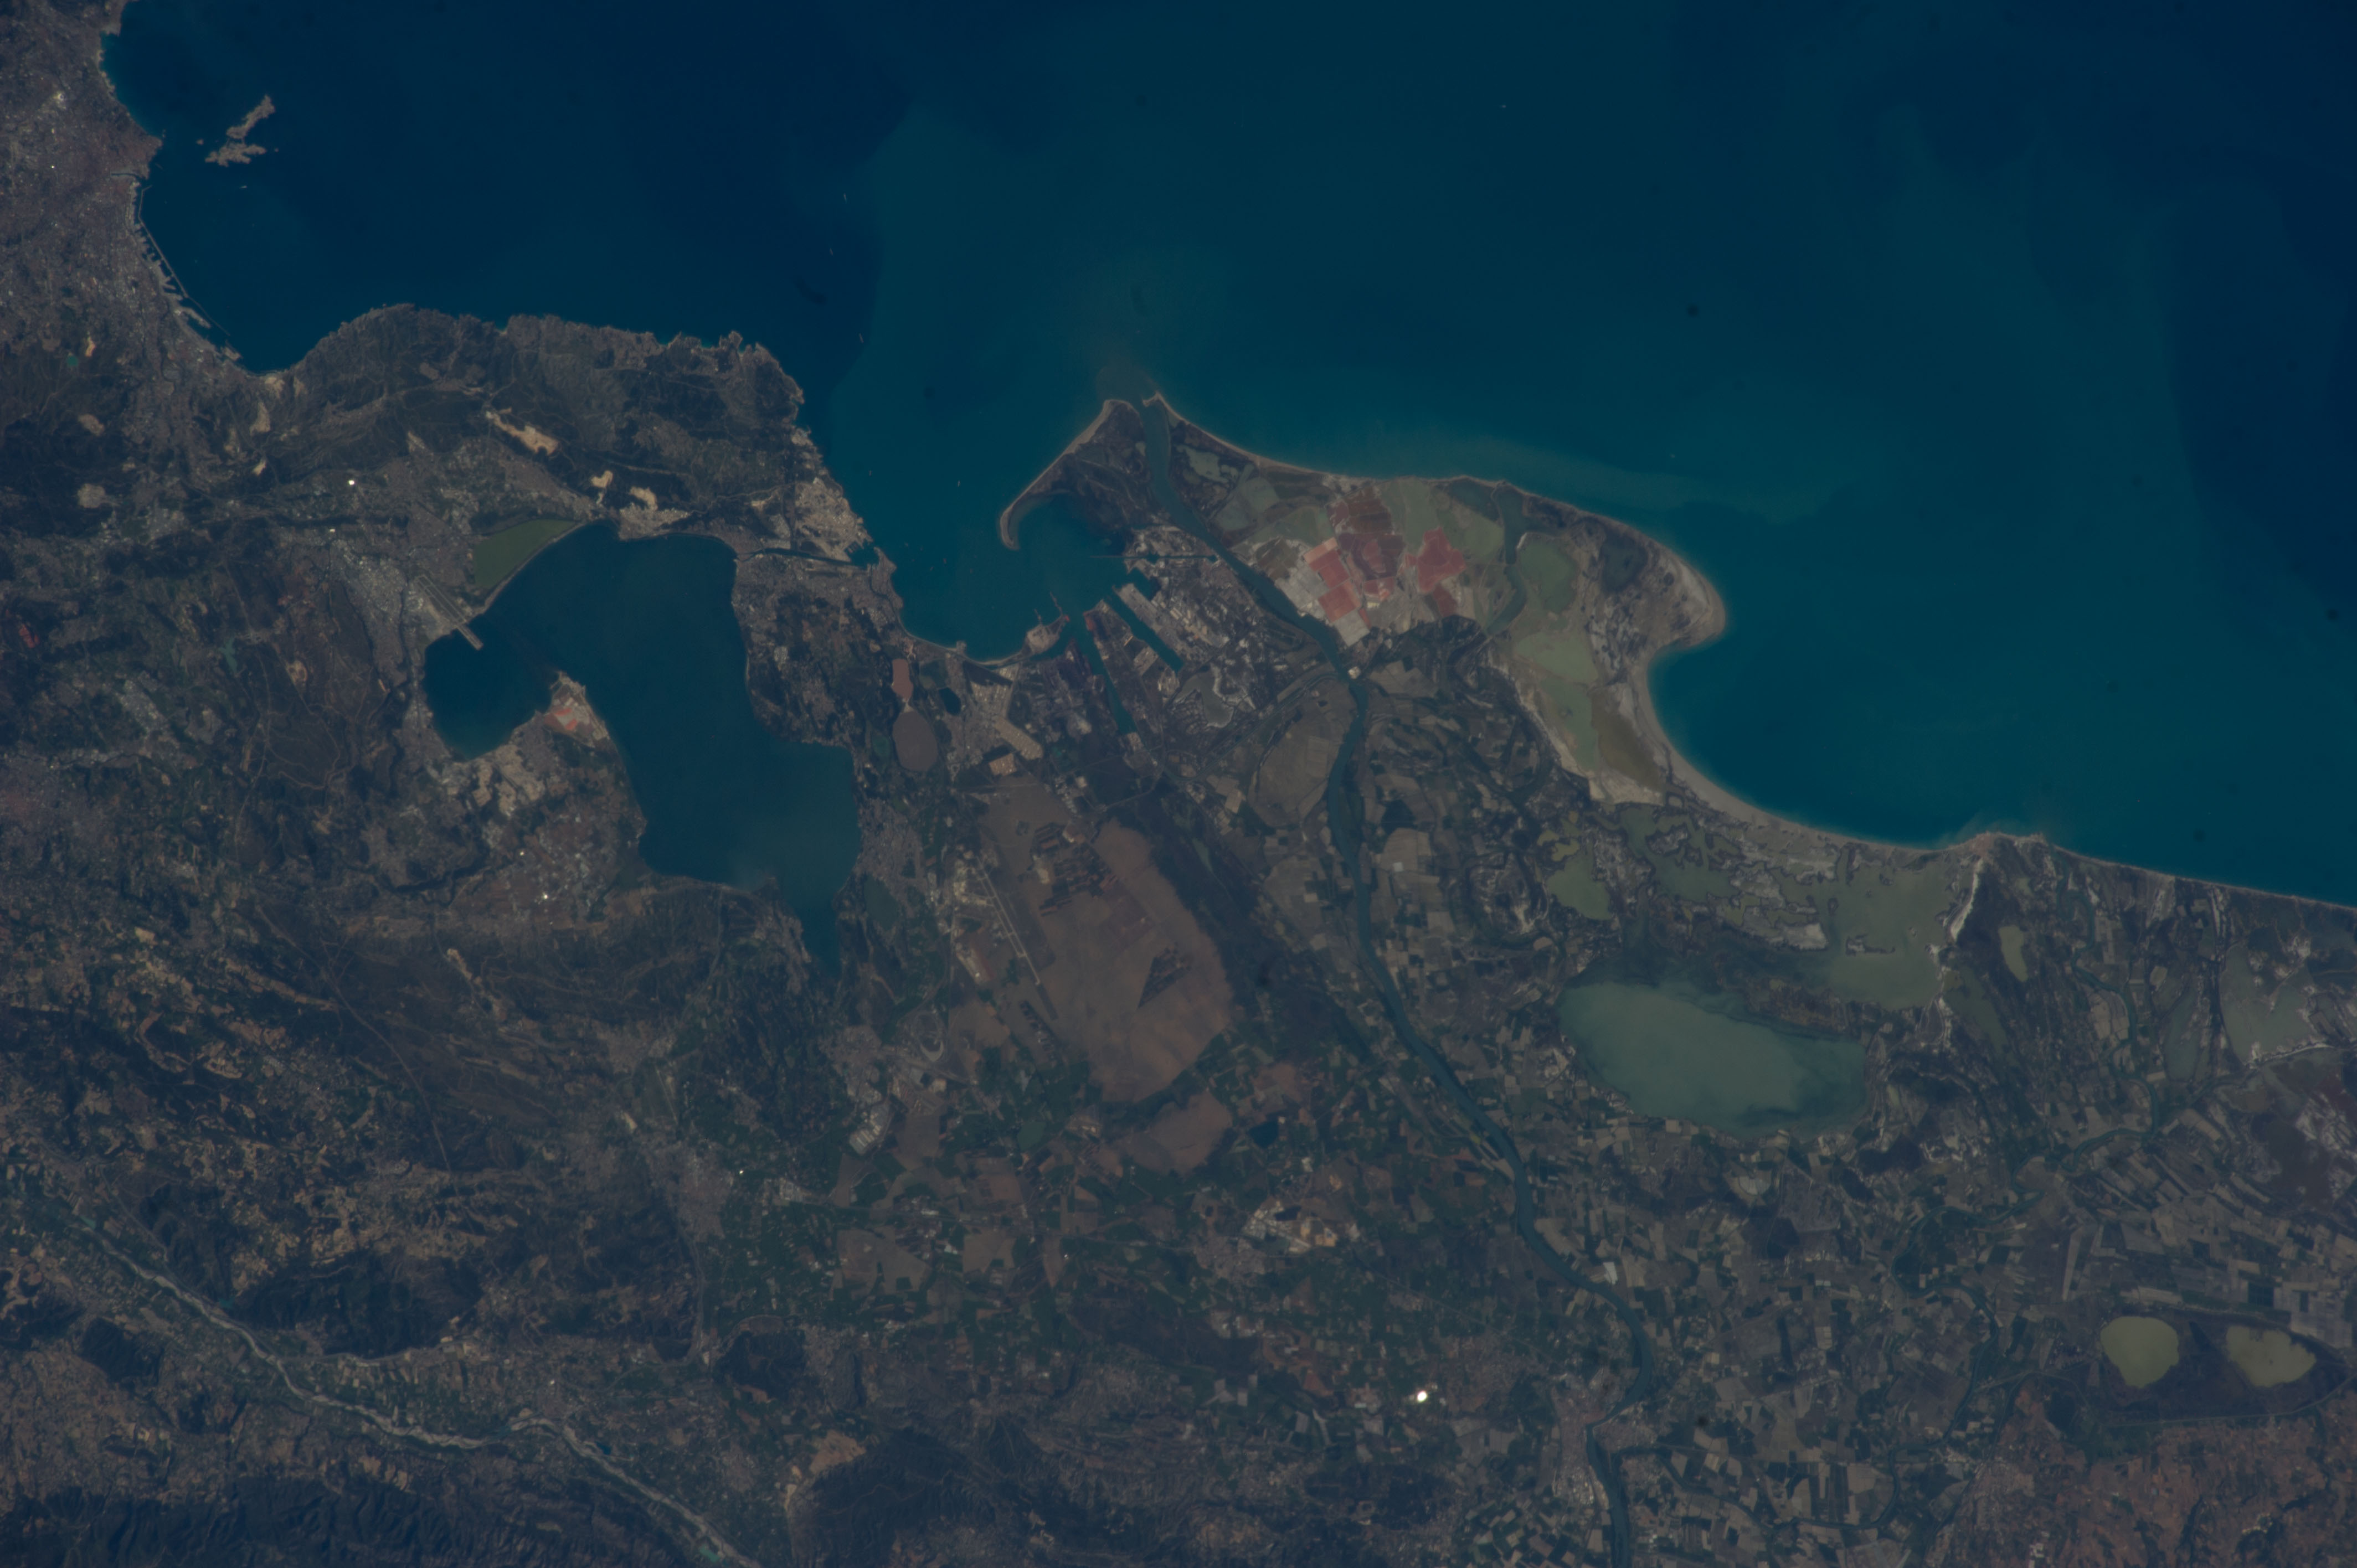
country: FRANCE
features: MARSEILLE, ARLES, NIMES, AVIGNON, CAMARGE NATURAL REGIONAL PARK, VACCARES LAKE, I'OR LAKE, CHARNIER LAGOON, SCAMANDRE LAGOON, MOUNTAINS, FARMLANDS, MEDITERRANEAN SEA
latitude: 43.5
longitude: 4.8
